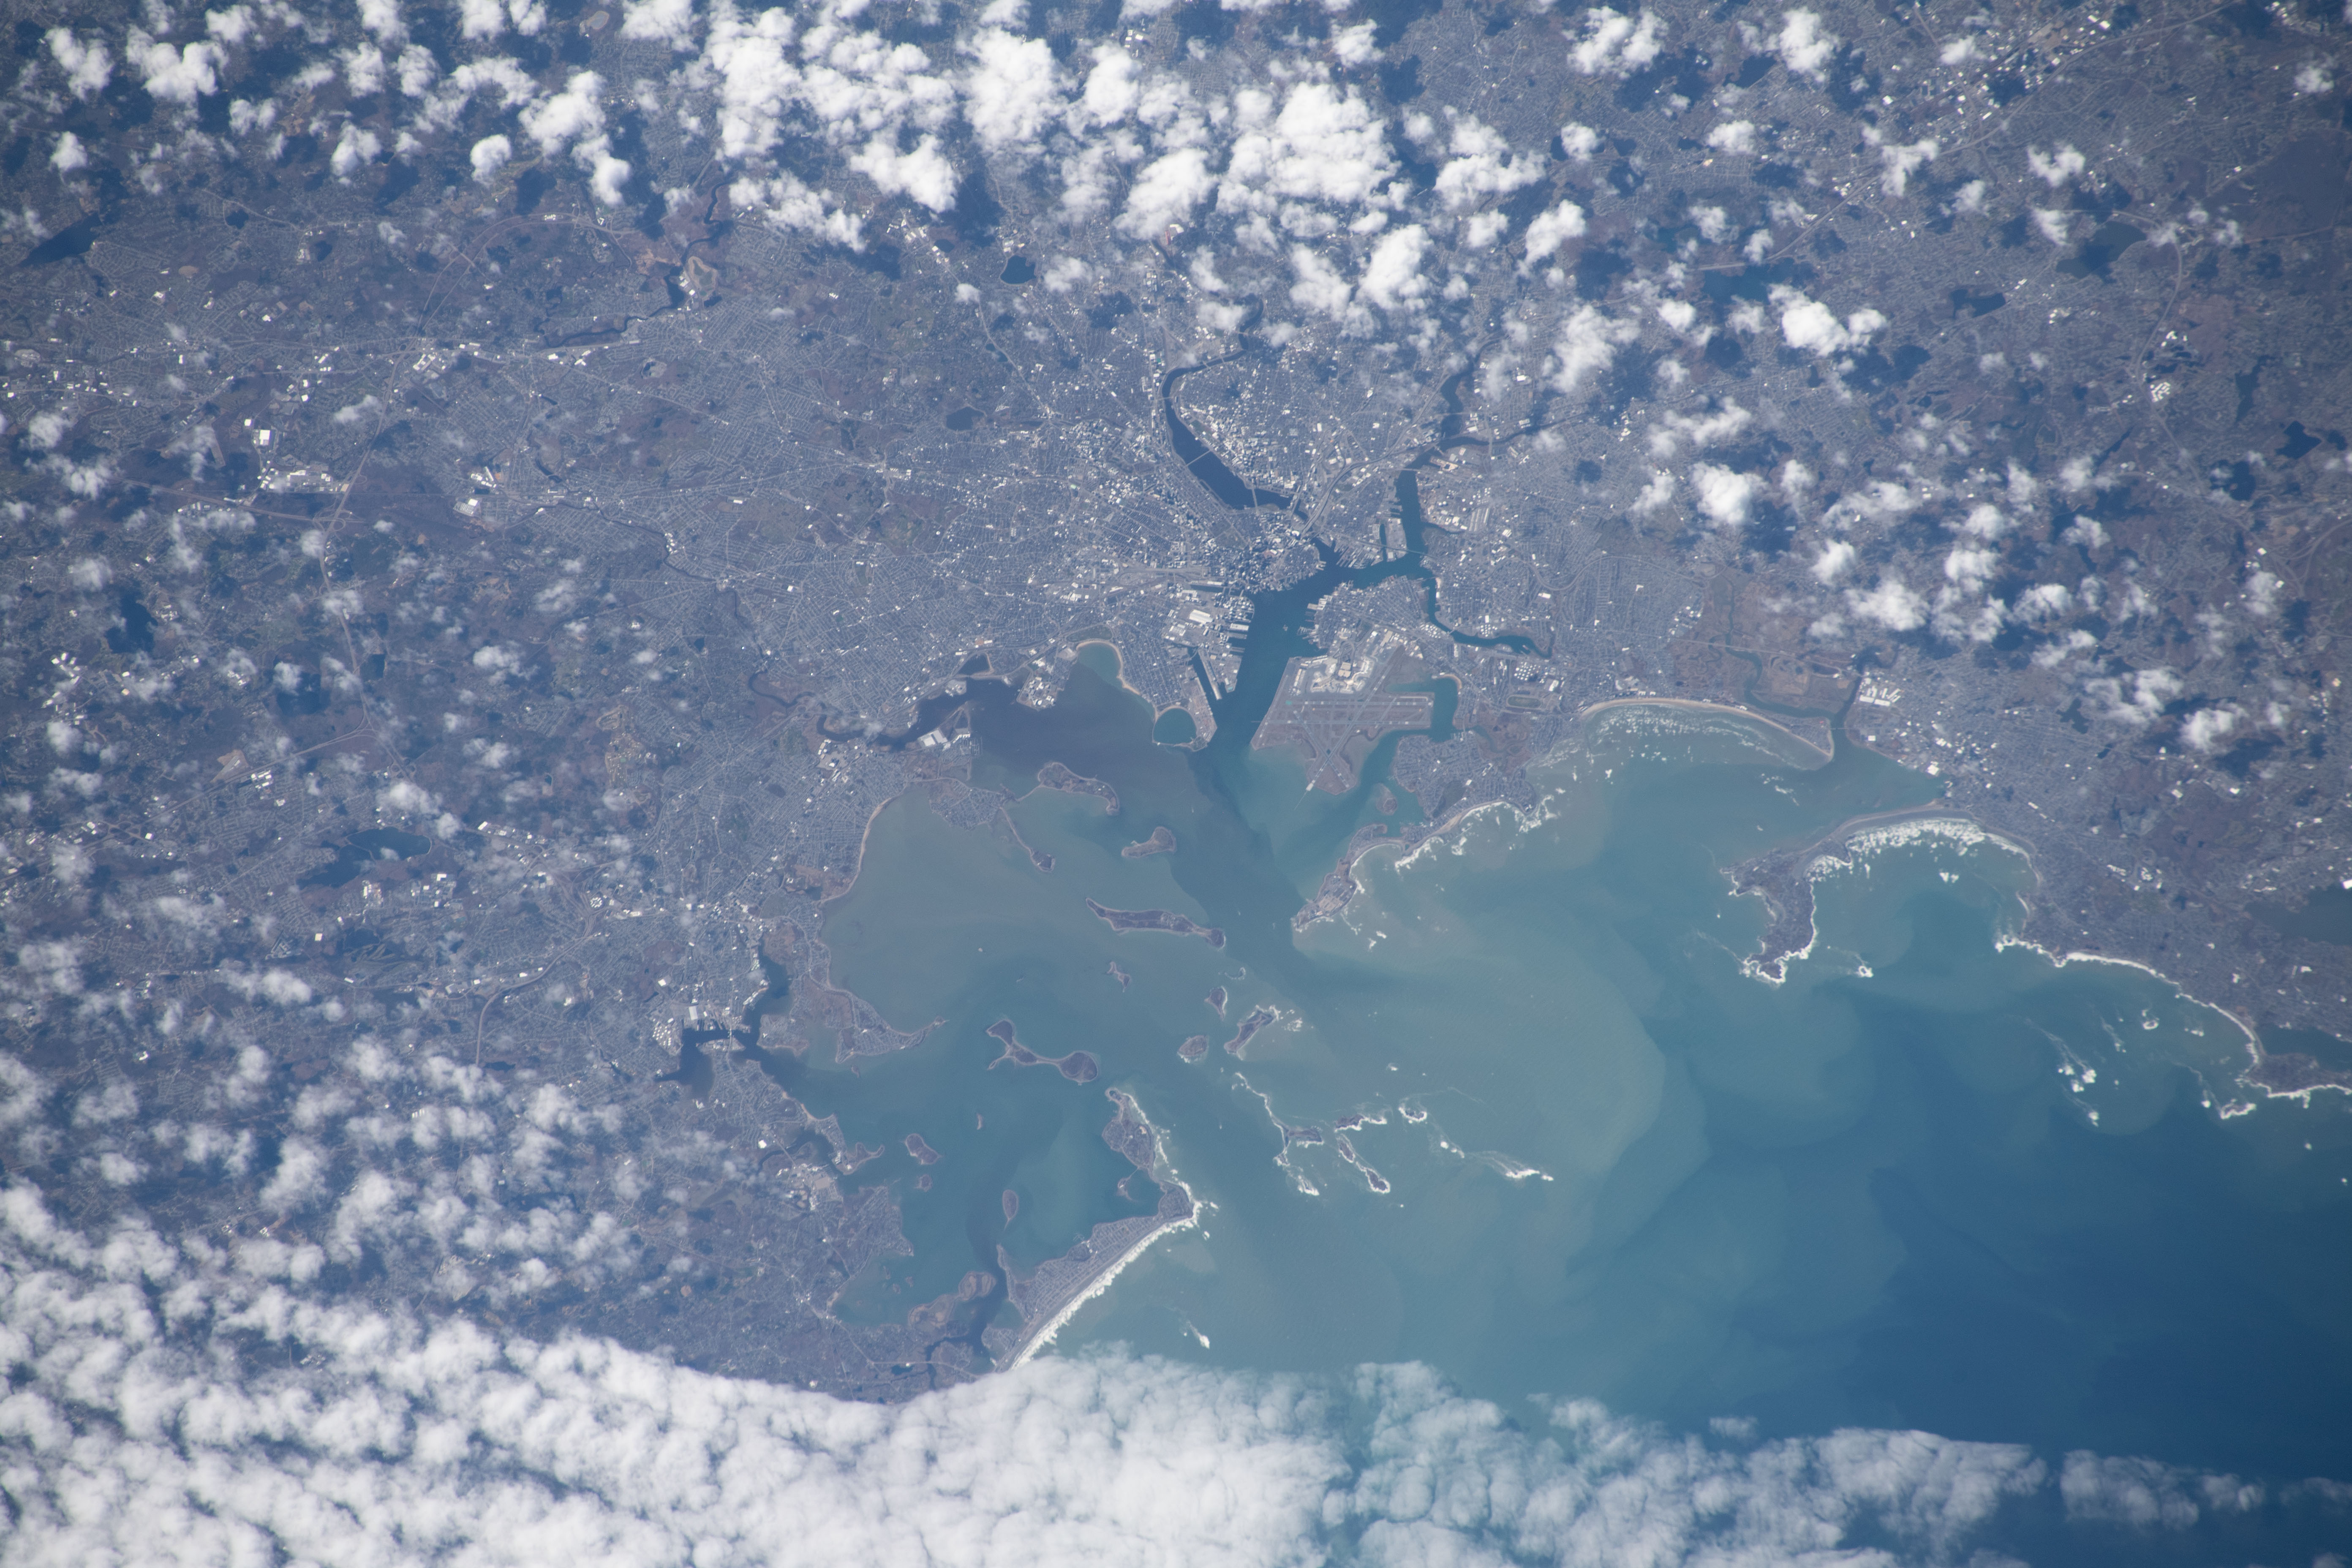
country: USA-MASSACHUSETTS
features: BOSTON, QUINCY BAY, WINTHROP
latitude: 42.3
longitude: -71.0
